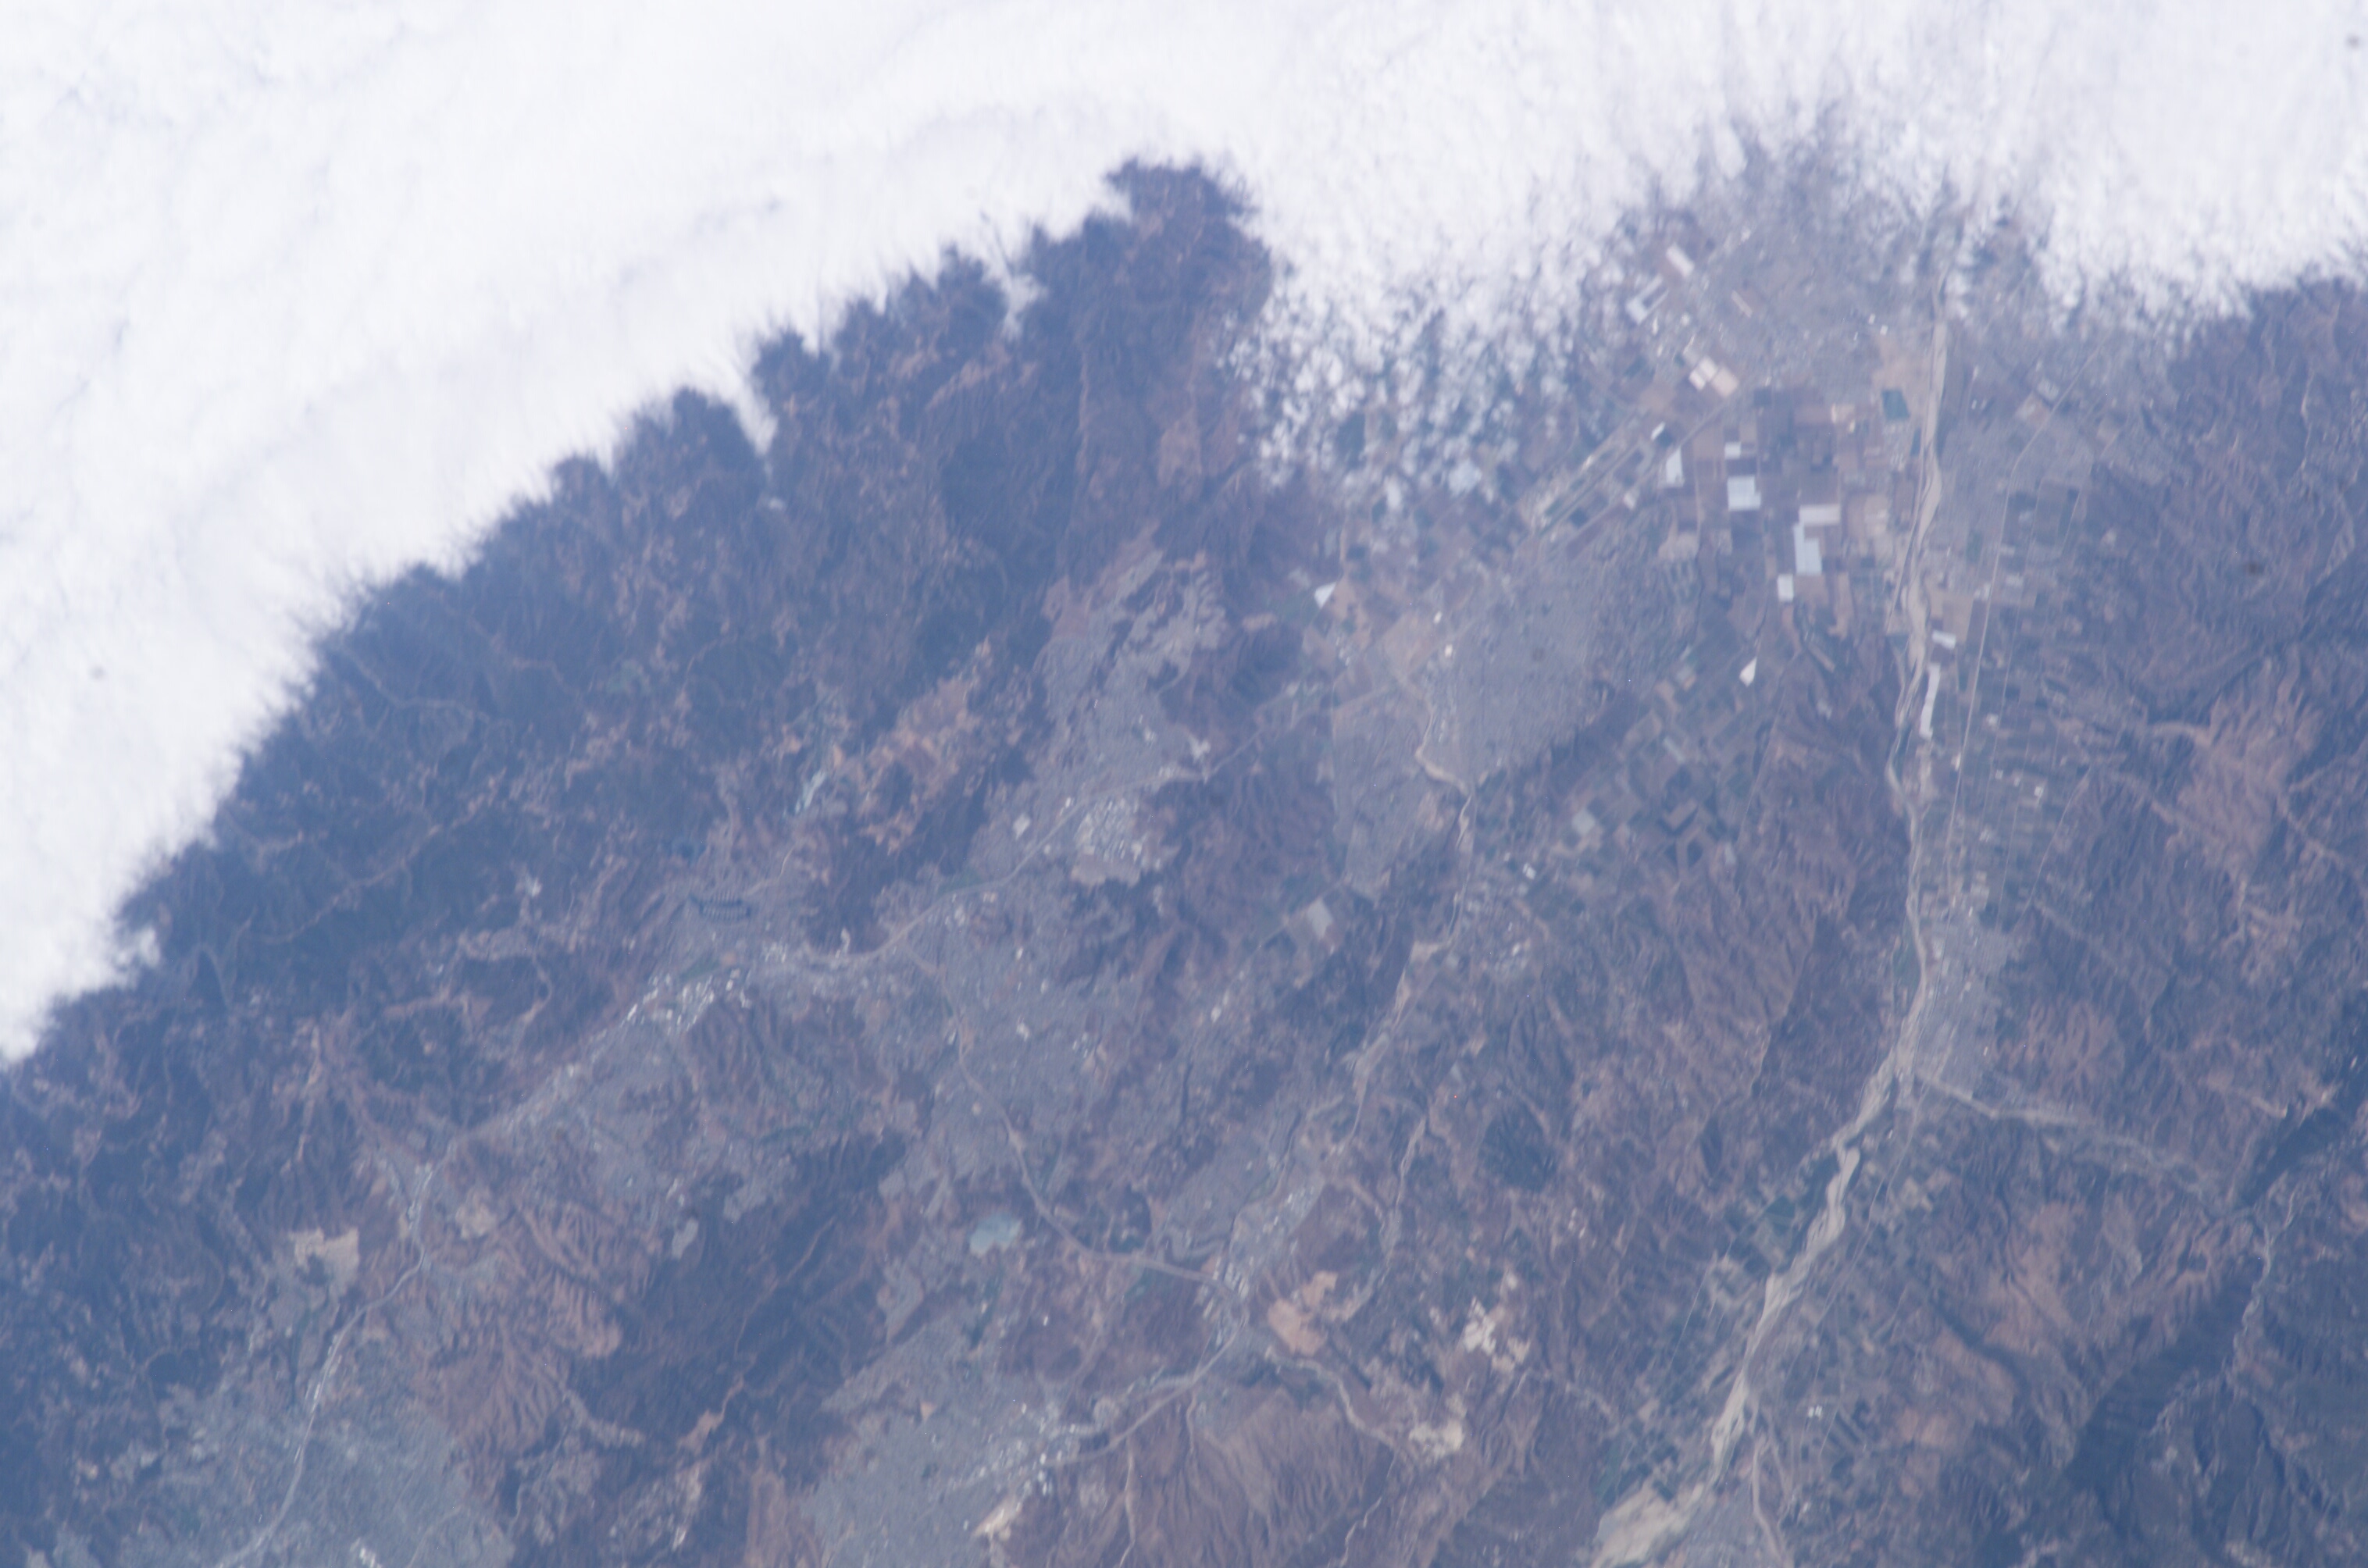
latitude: 34.5
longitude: -119.0
